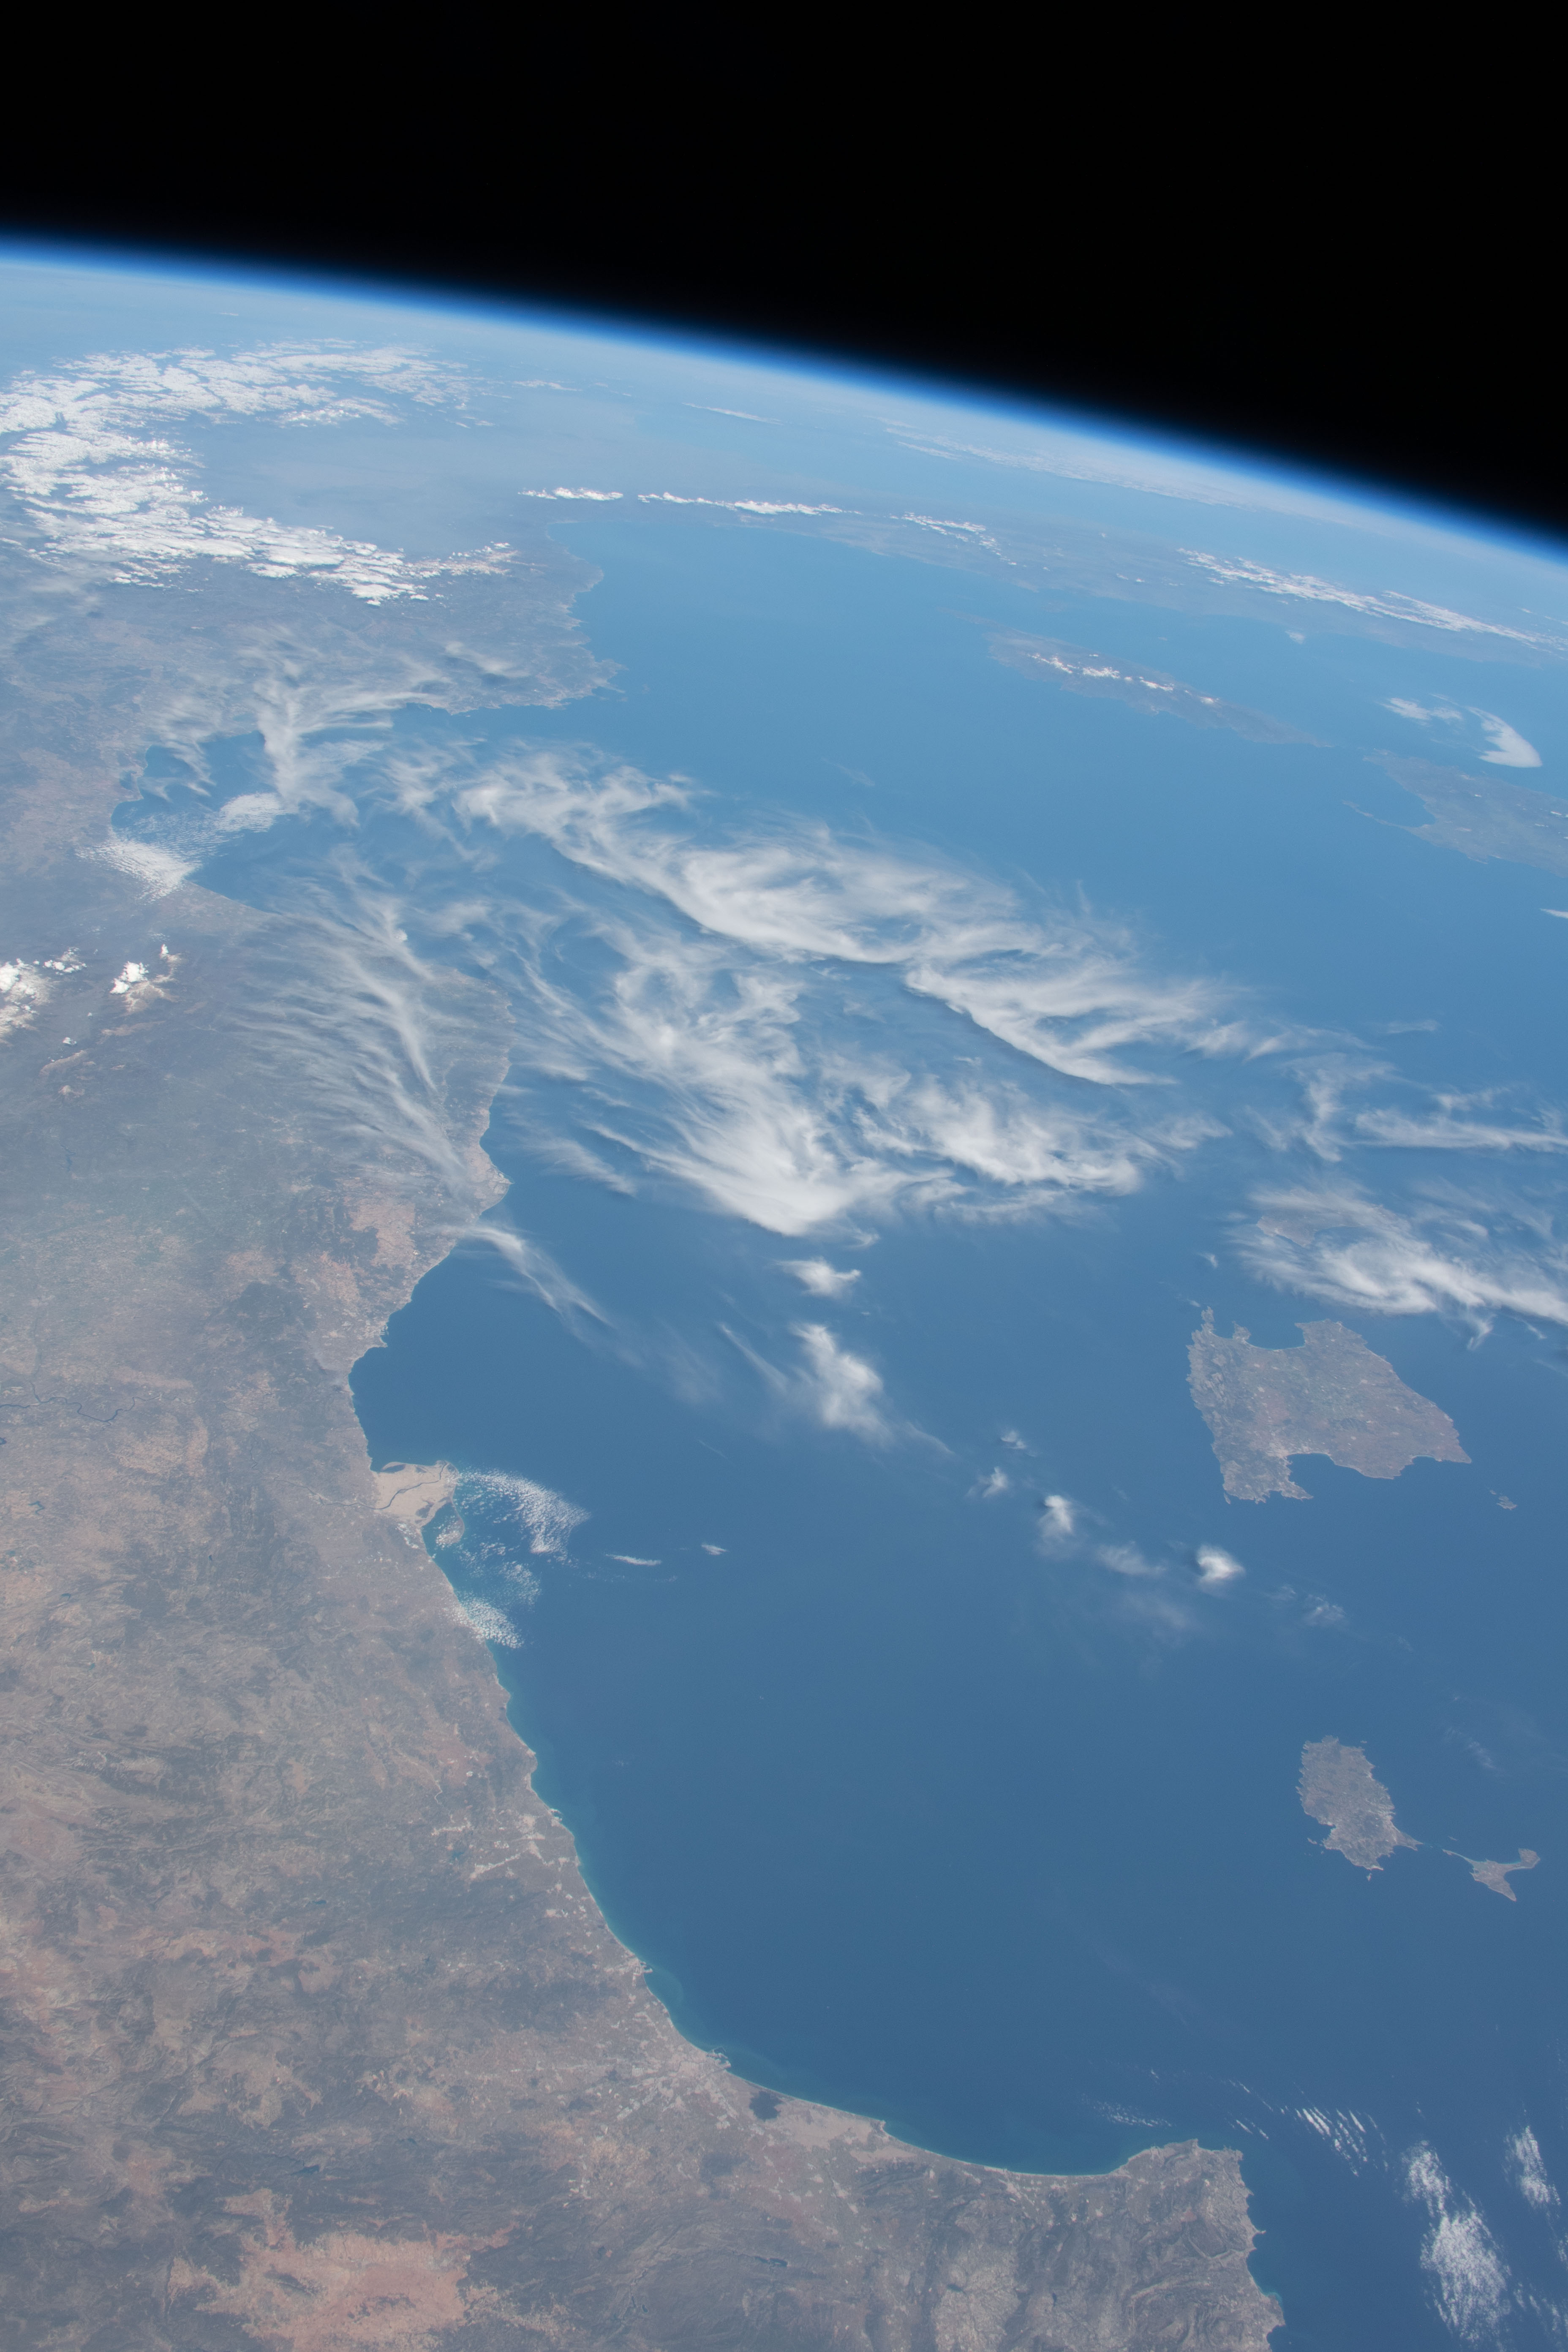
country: SPAIN
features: MEDITERRANEAN SEA
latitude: 37.5
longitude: -2.5
